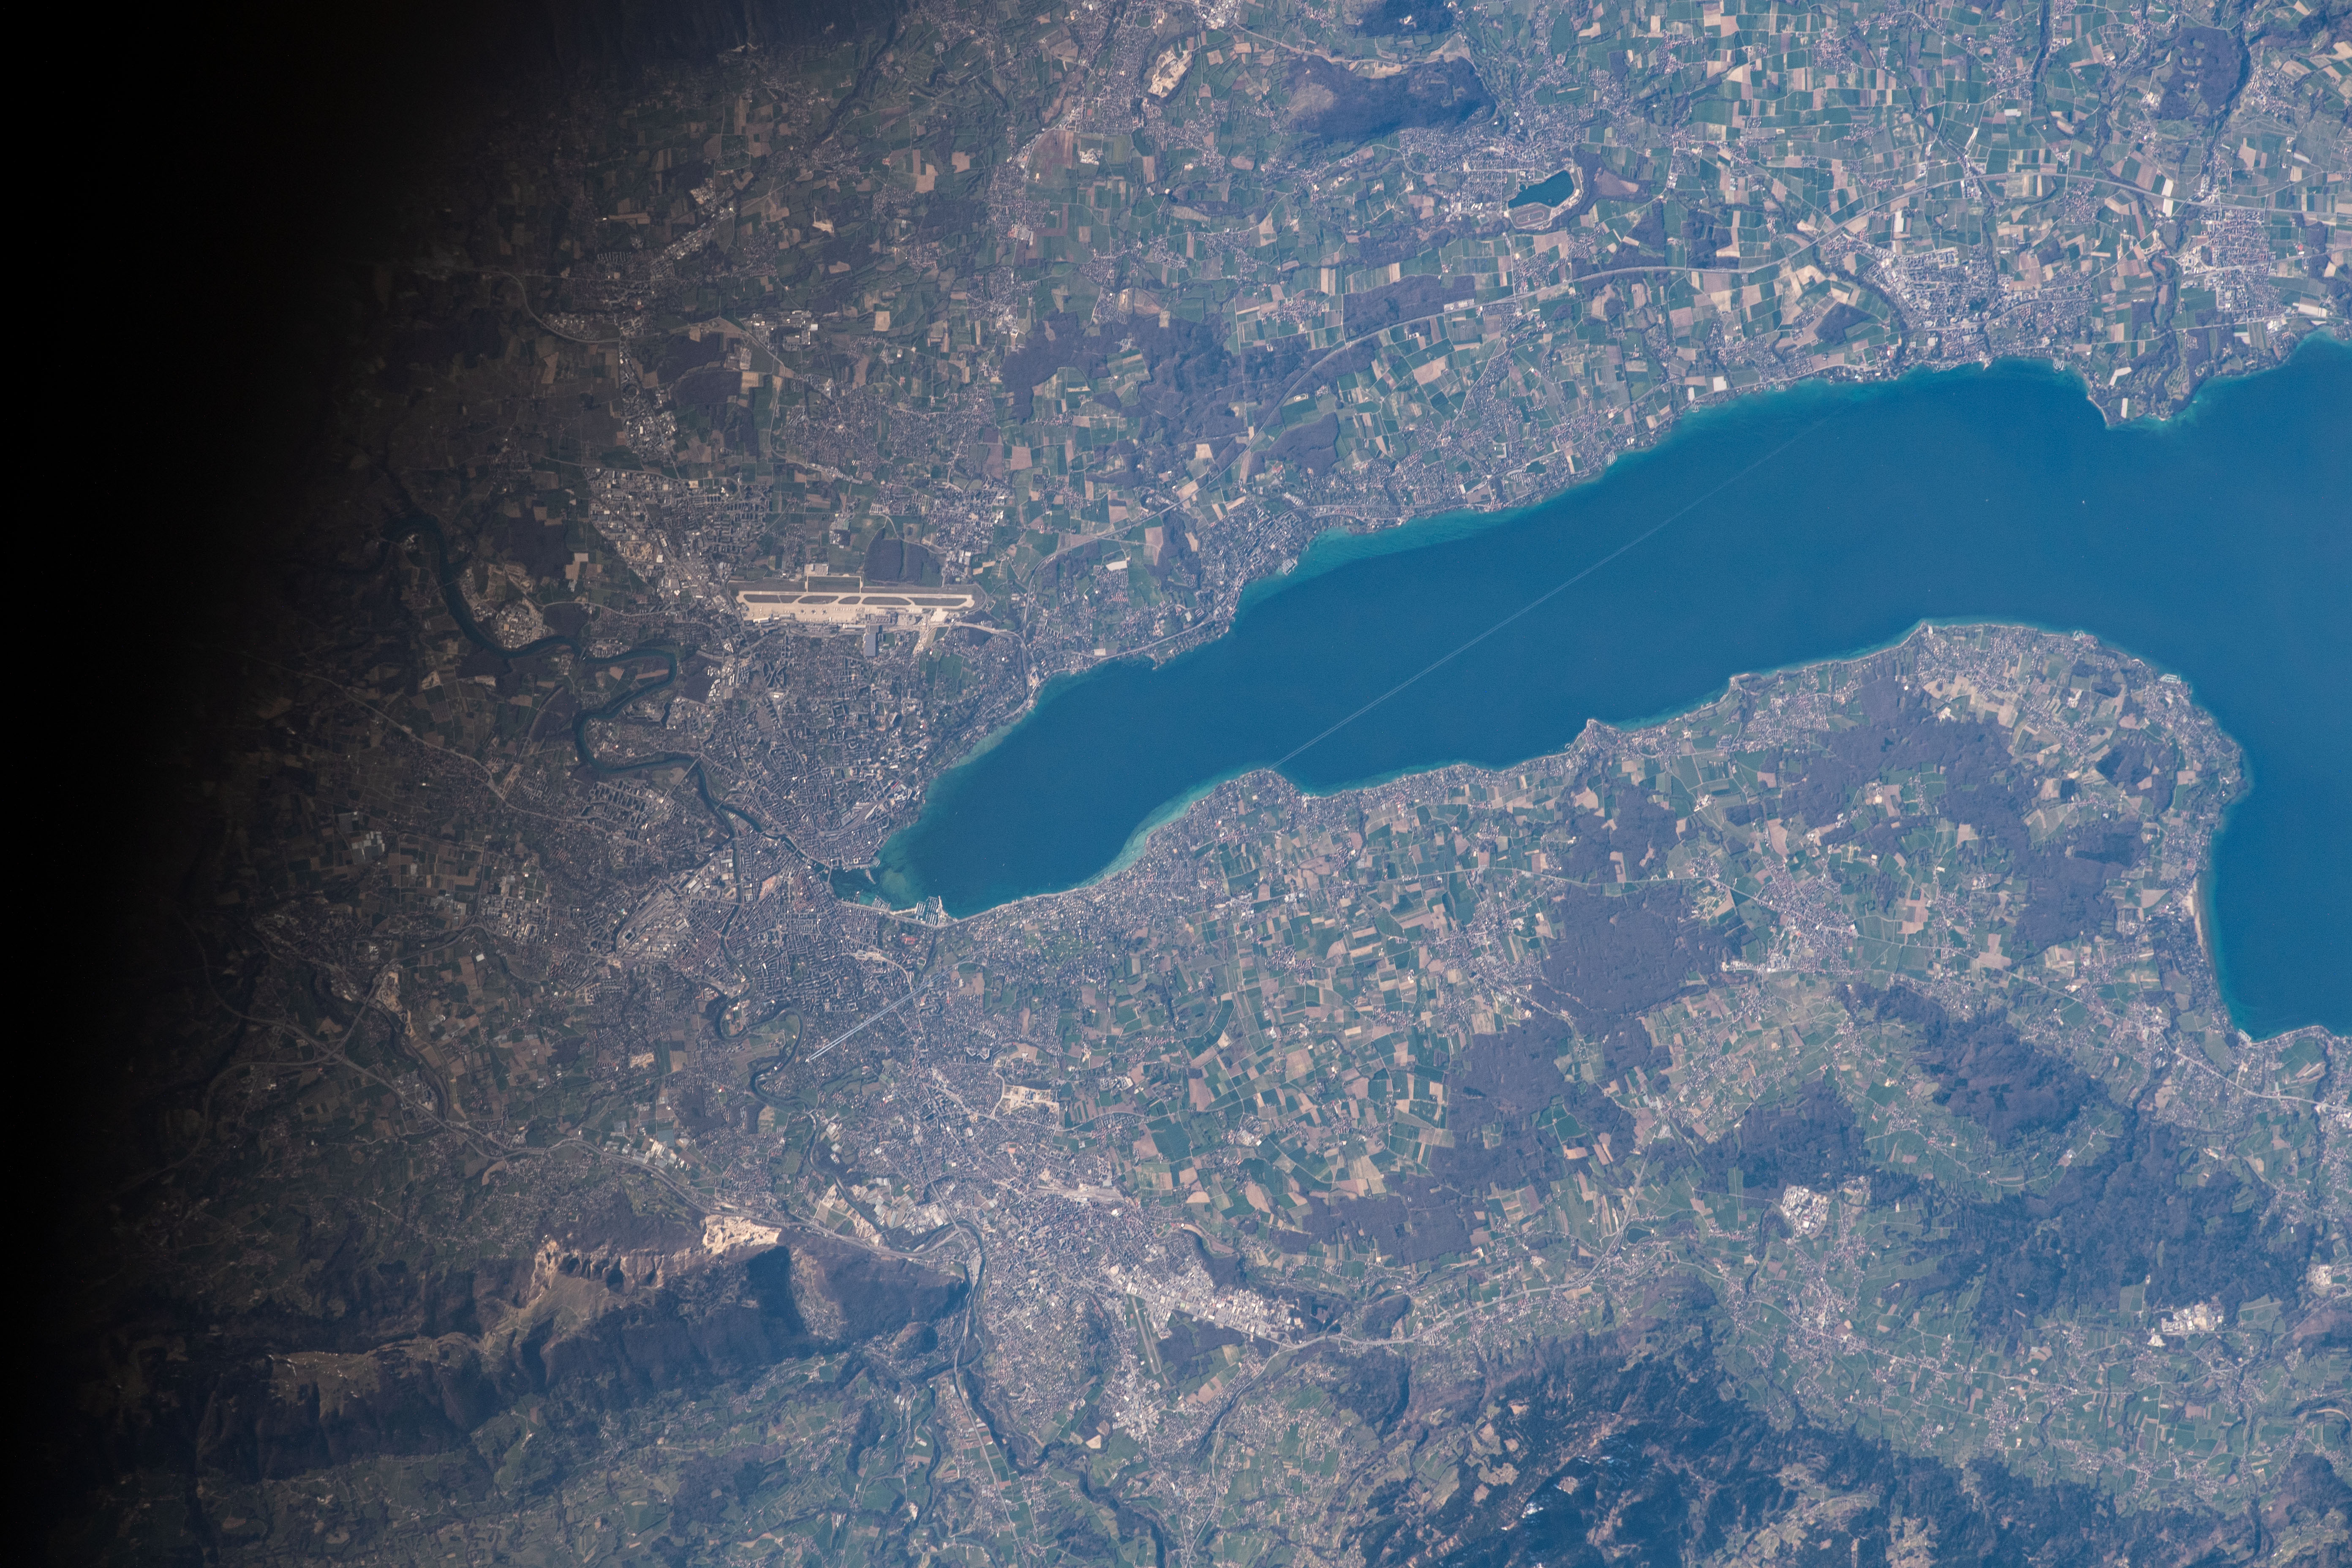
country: SWITZERLAND
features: LEMAN LAKE, GINEBRA CITY
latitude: 46.2
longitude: 6.2
